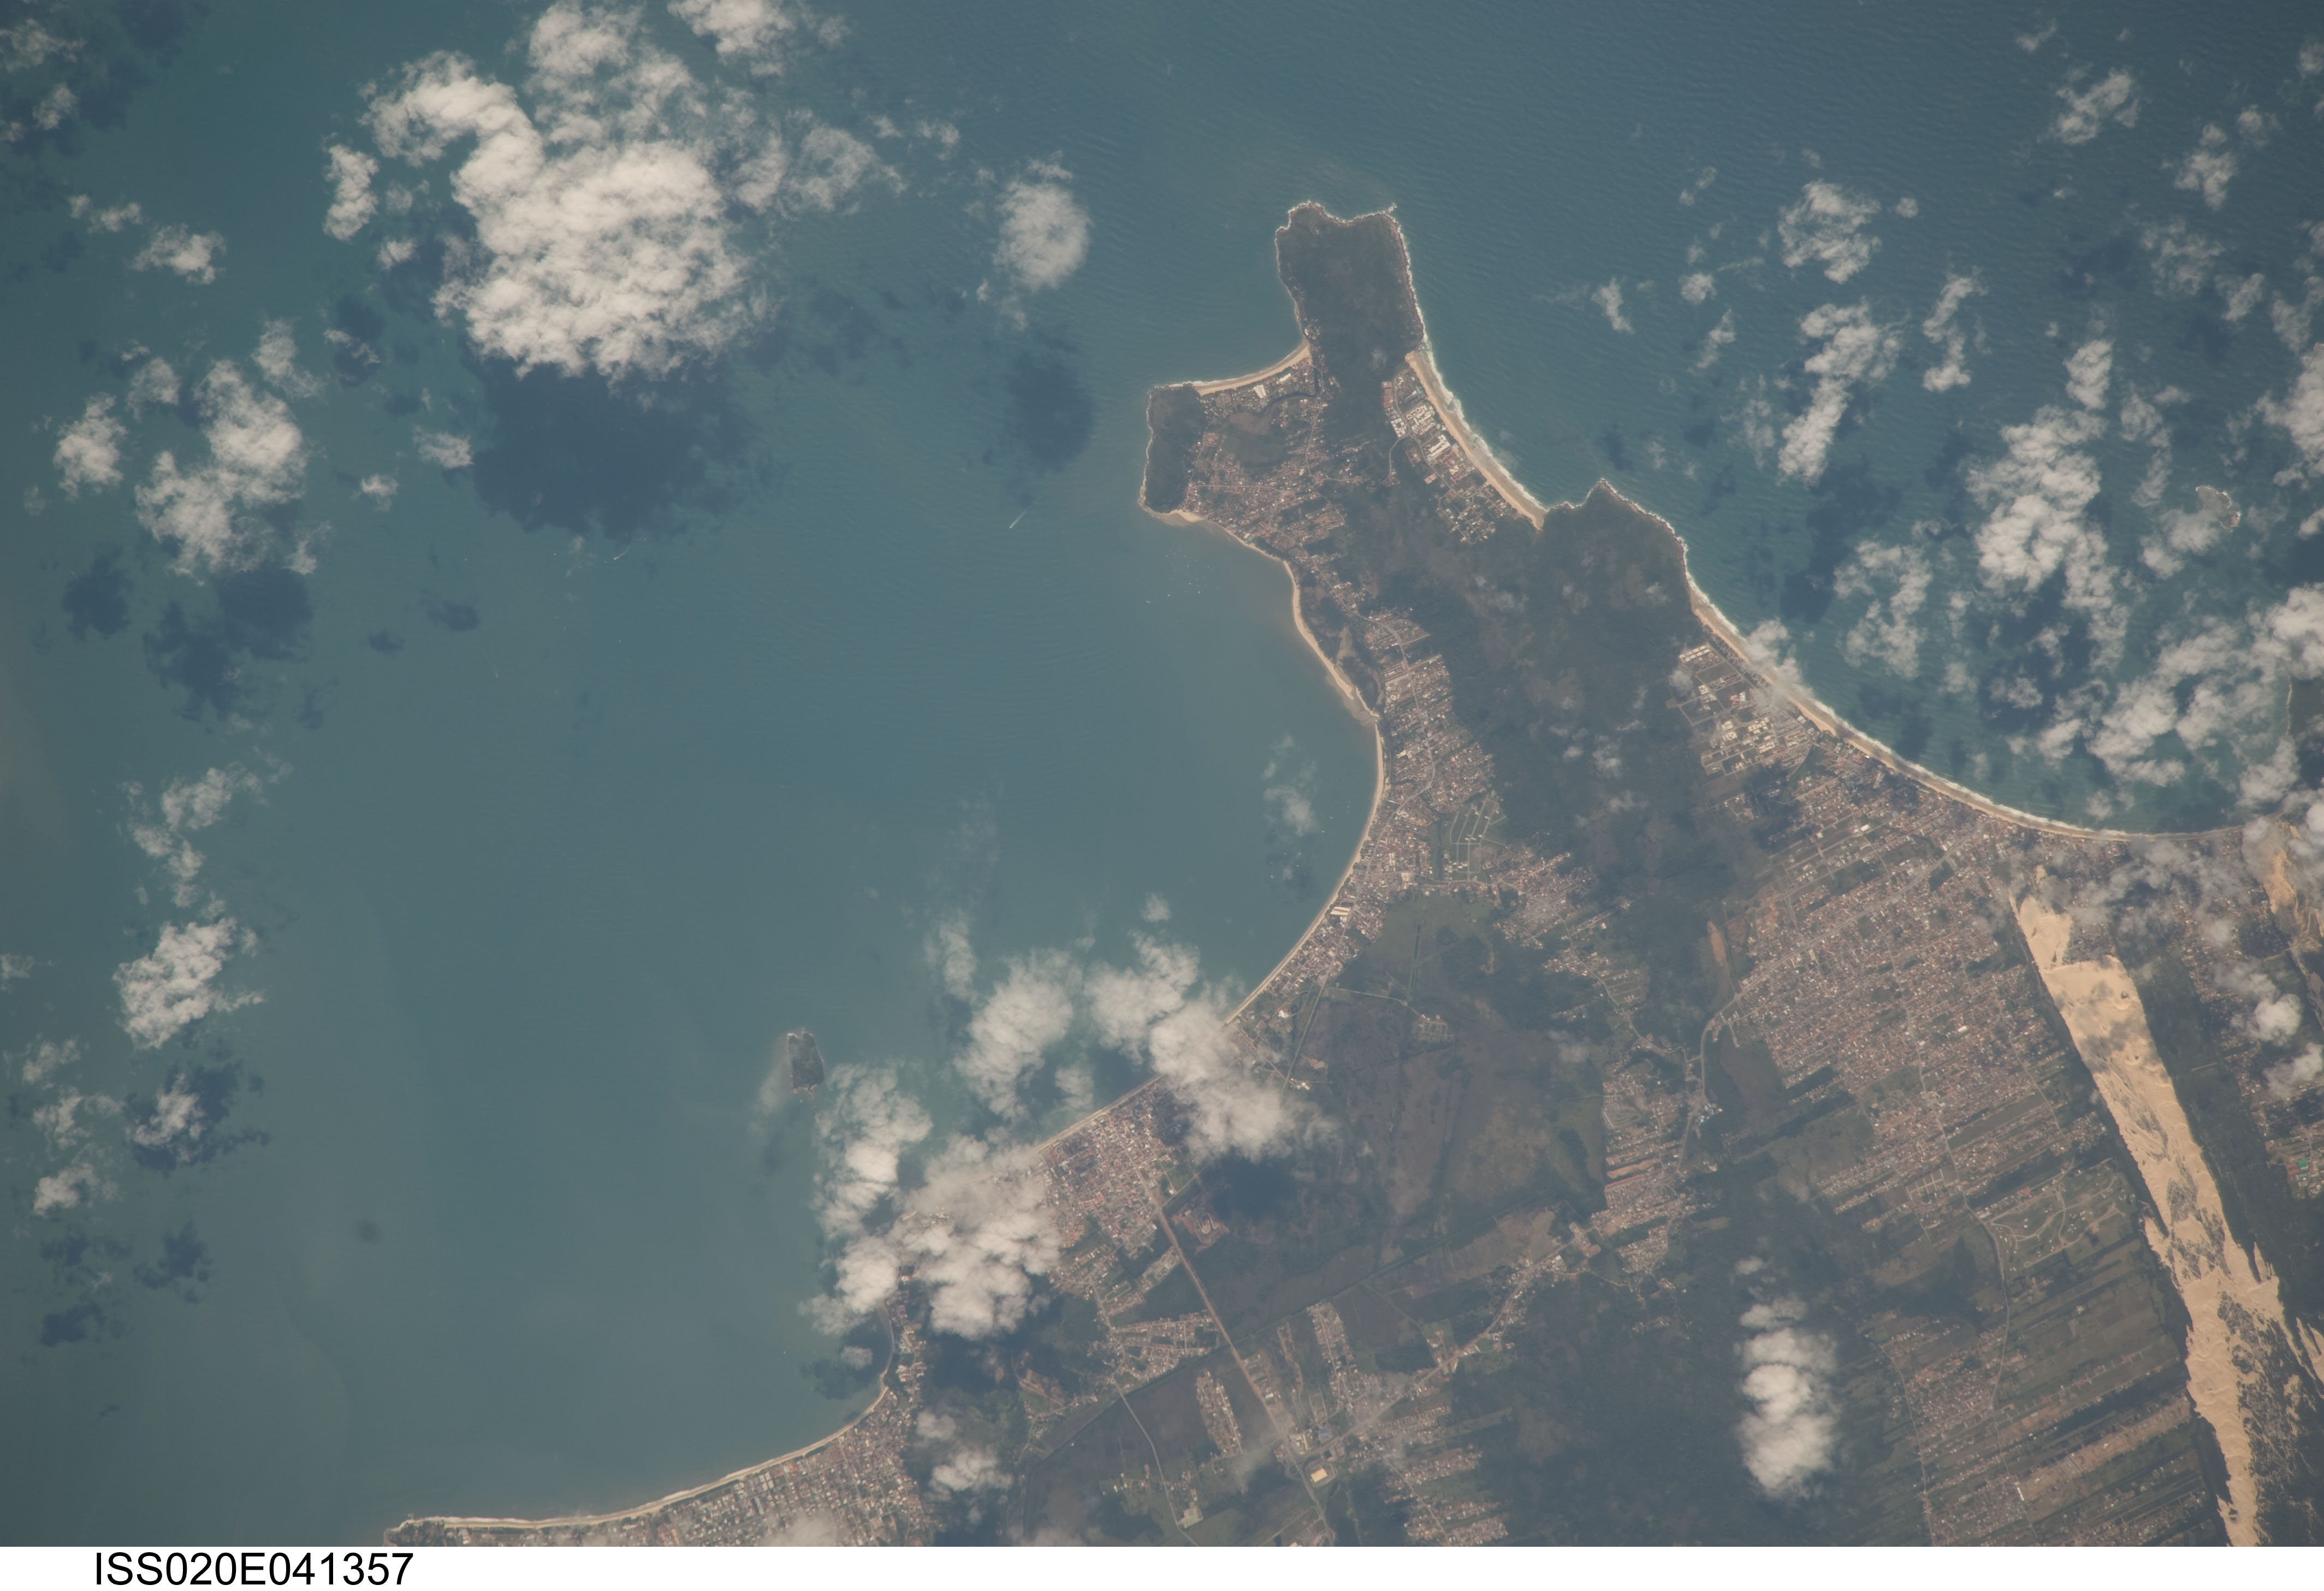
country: BRAZIL
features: CANASVIEIRAS, CACHOEIRA DO BOM JESUS
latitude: -27.4
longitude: -48.5
